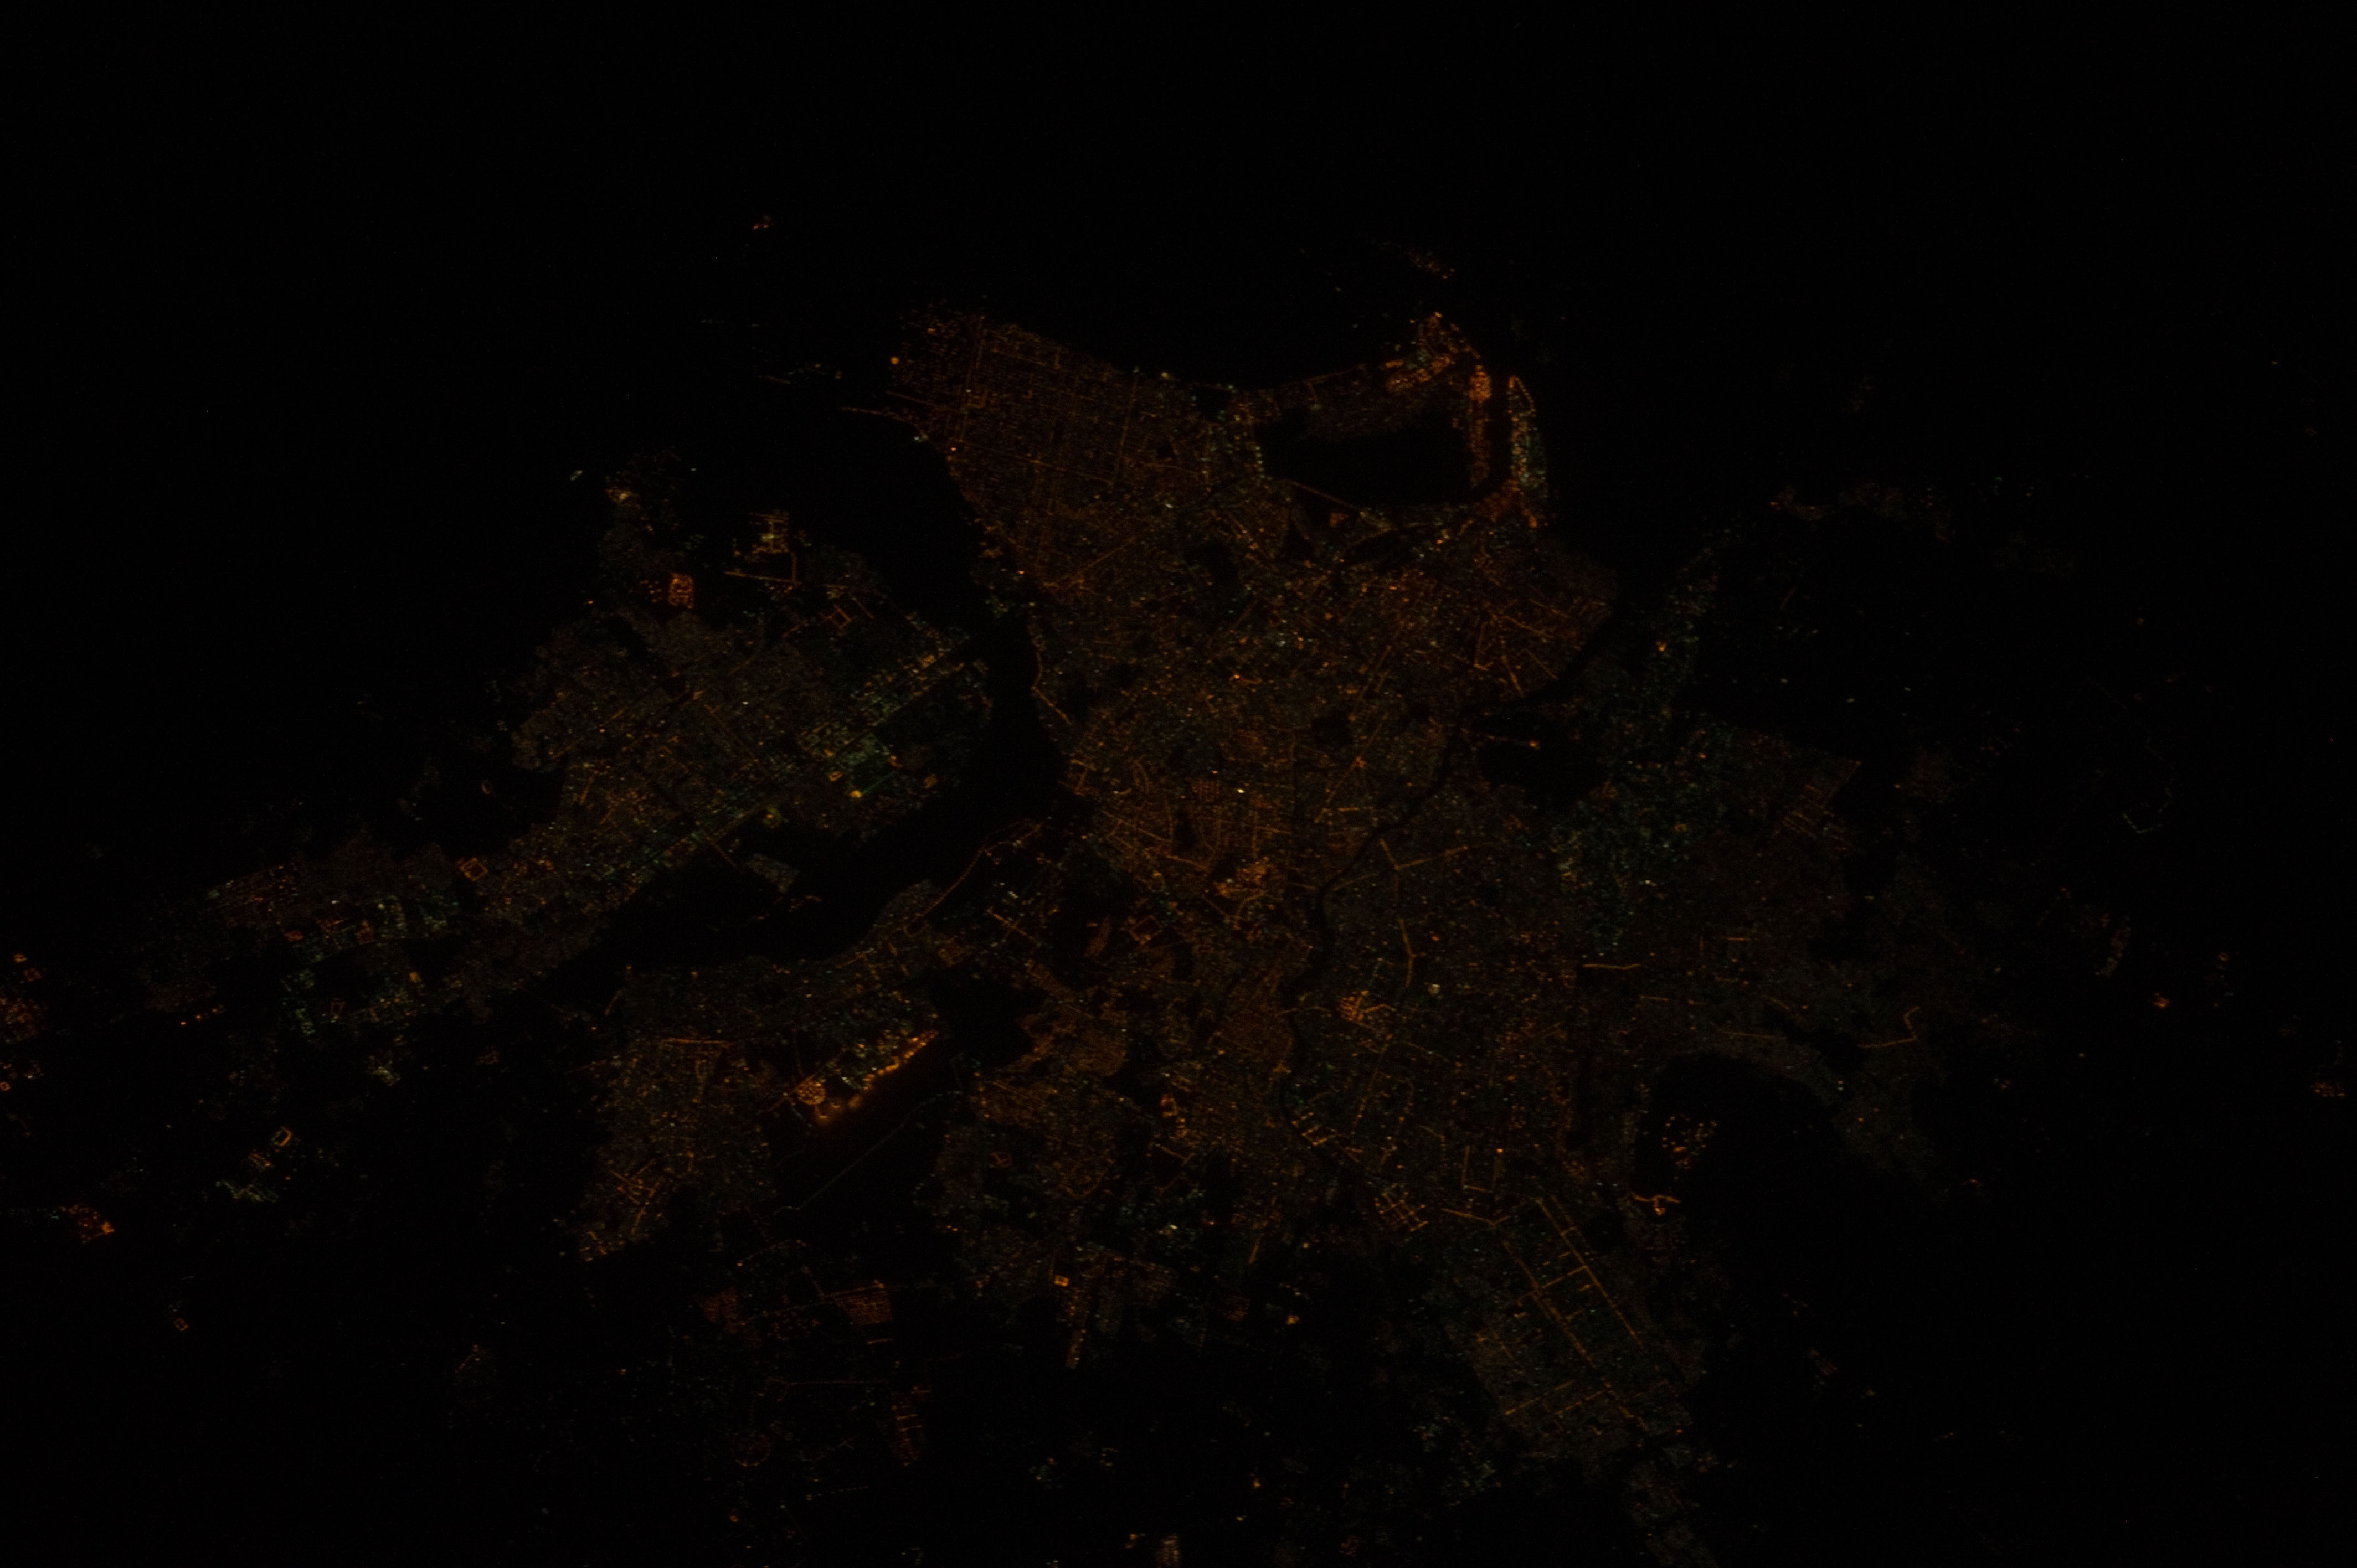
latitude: 24.9
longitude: 67.1
